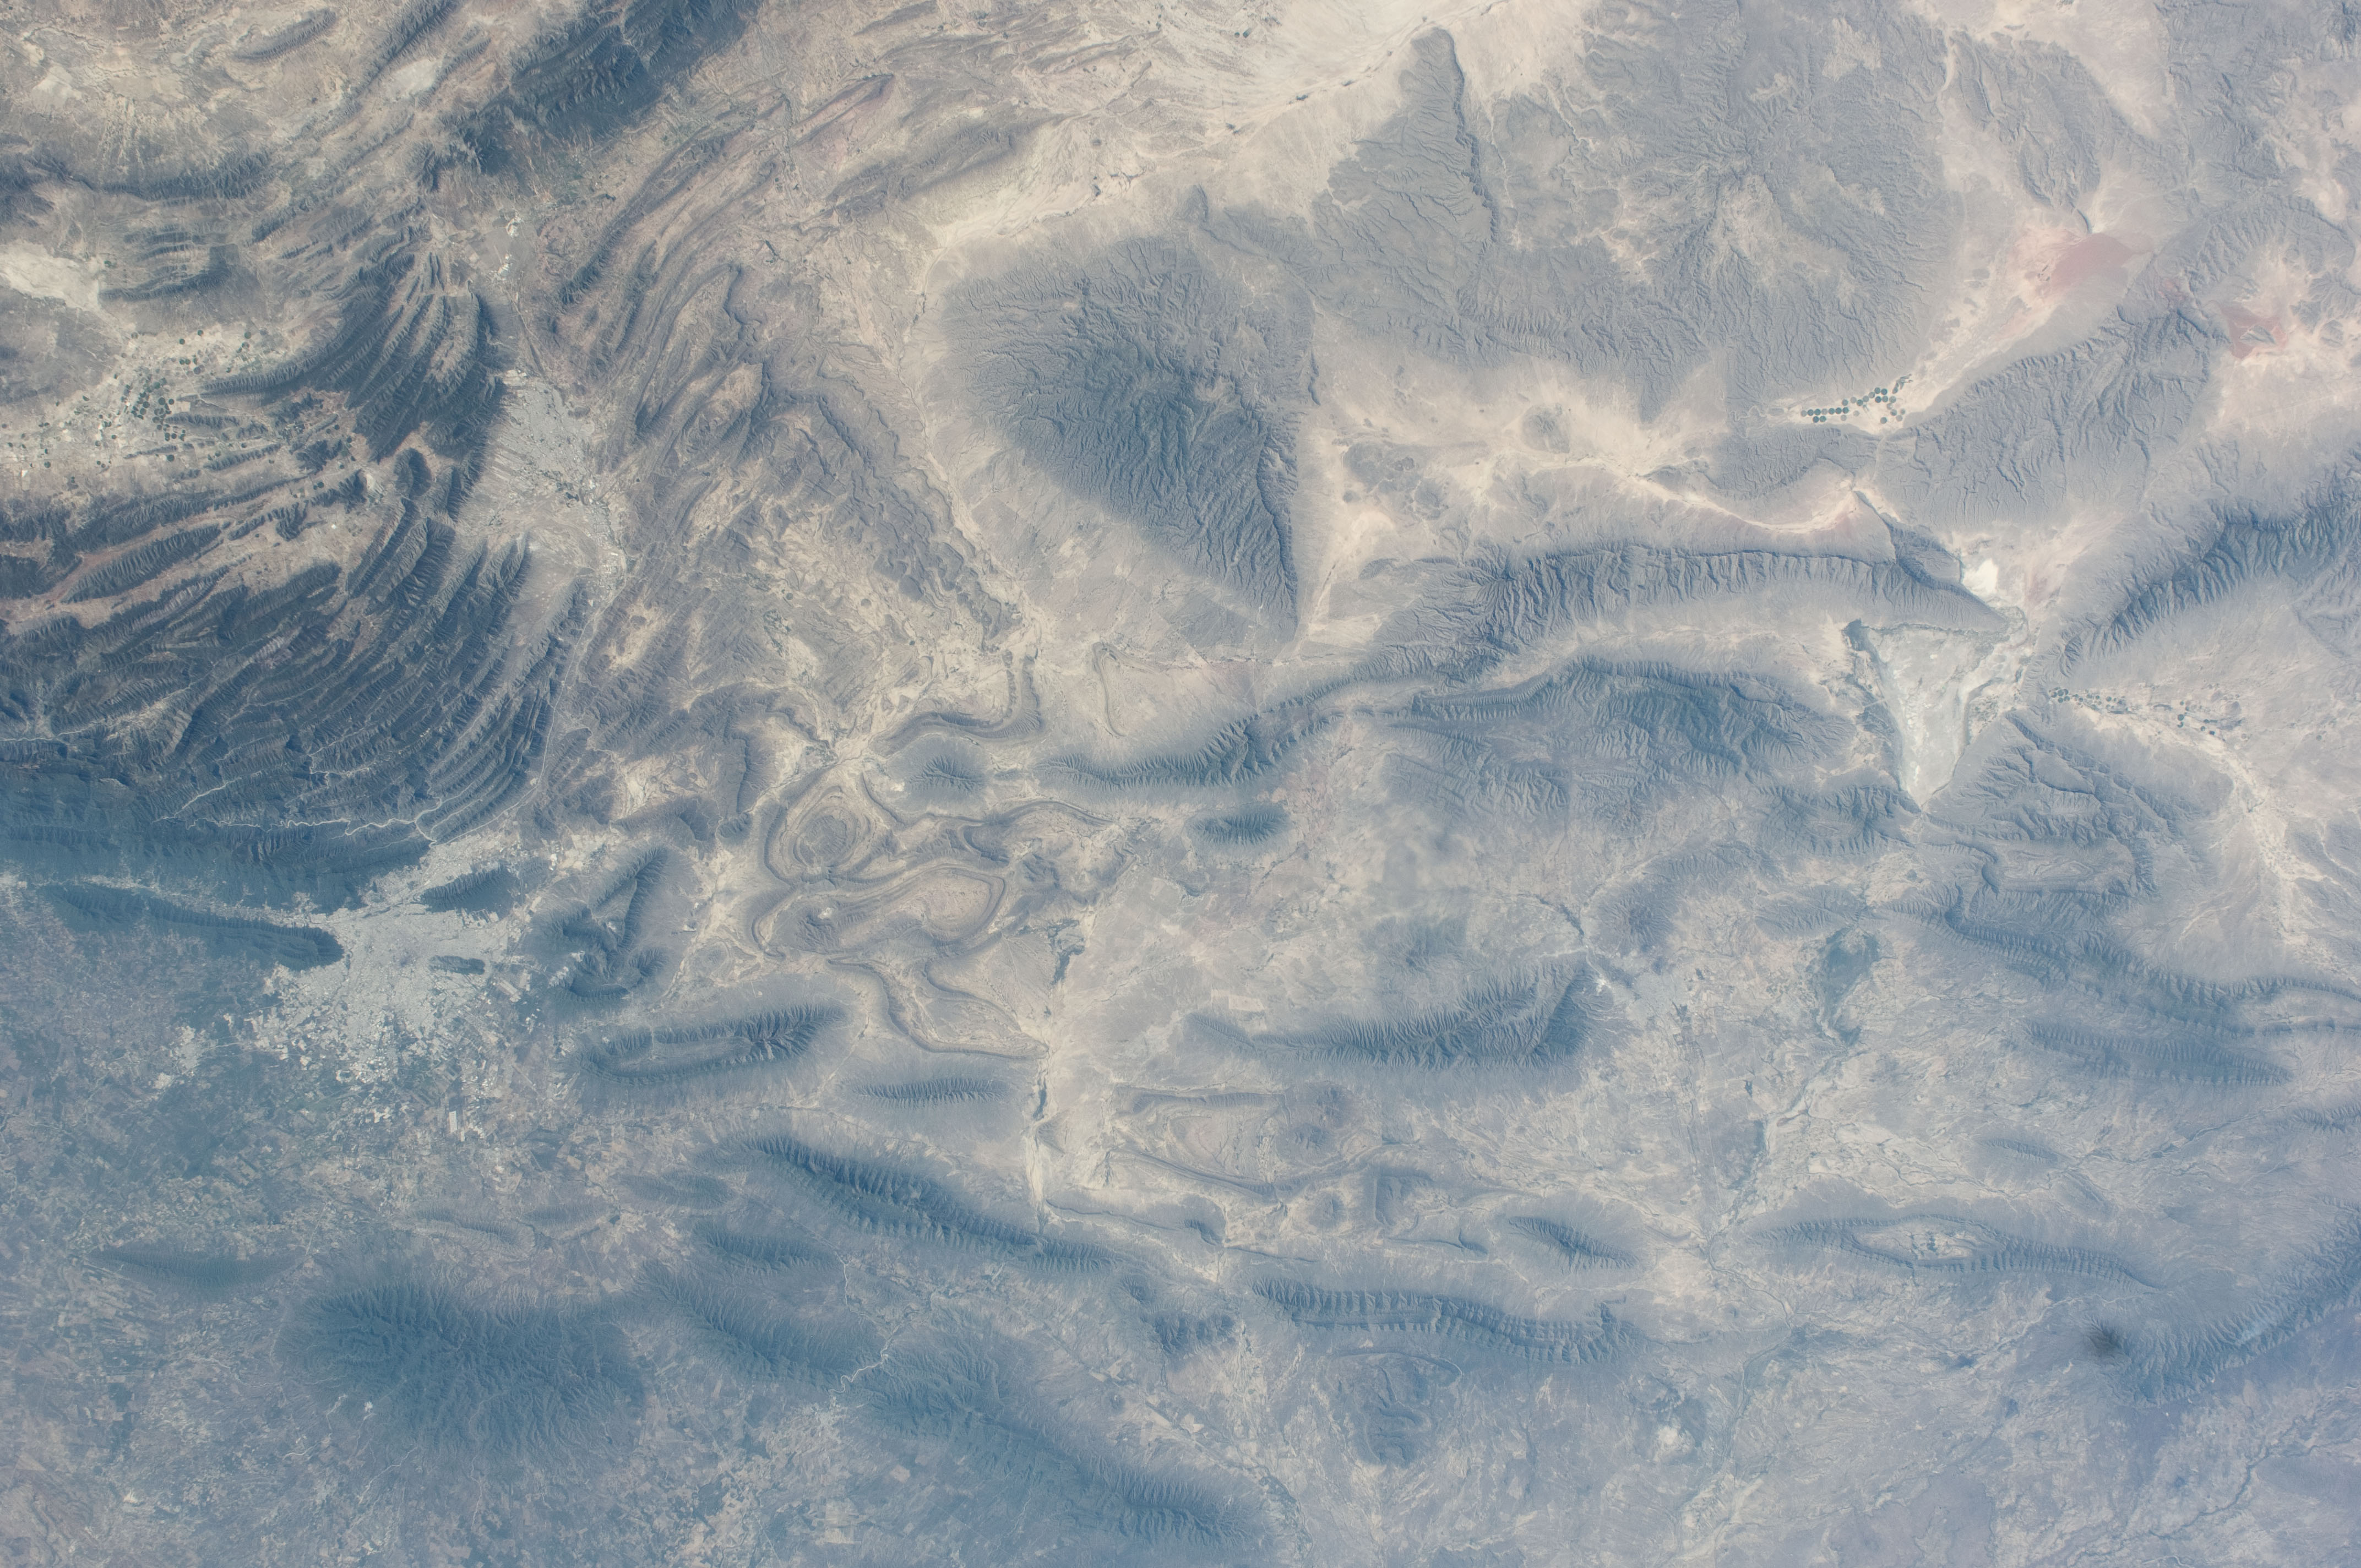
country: MEXICO
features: SIERRA MADRE ORIENTAL RANGES, MONCLOVA-SALTILLO-MONTERREY AREA, FOR., DES.
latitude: 26.5
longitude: -101.0
